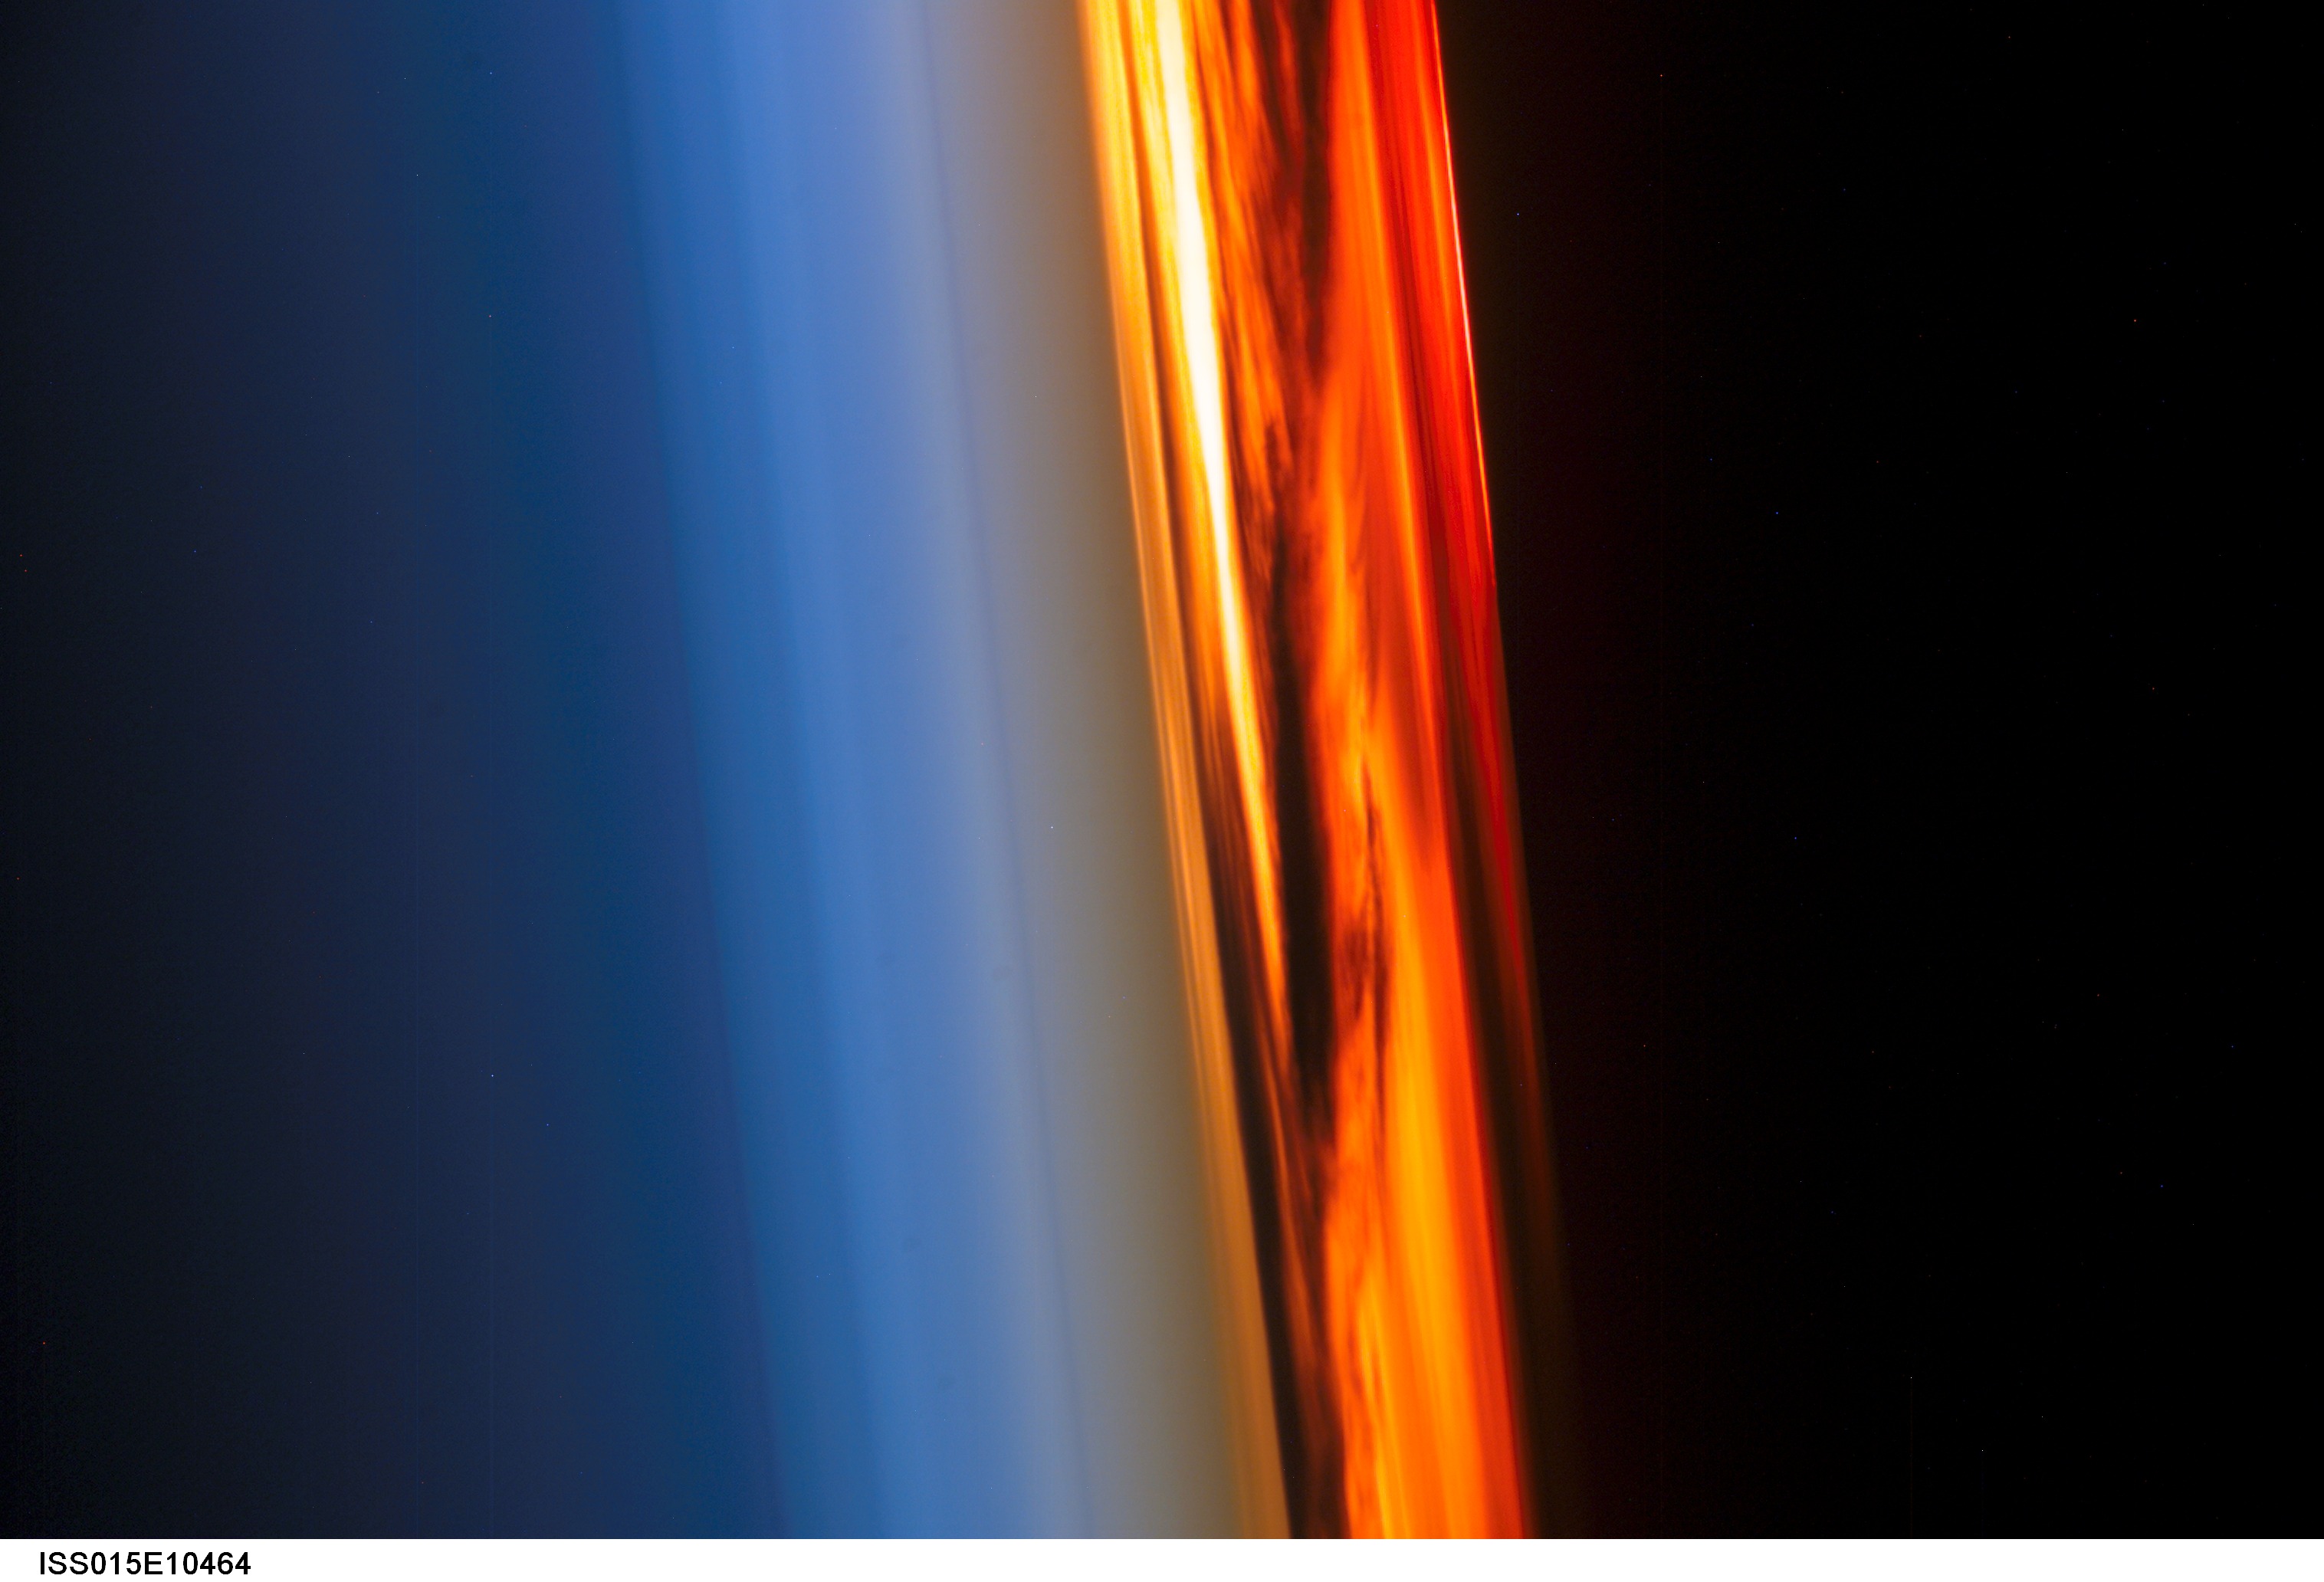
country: PACIFIC OCEAN
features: ATMOSPHERIC LIMB, SUNSET NW.
